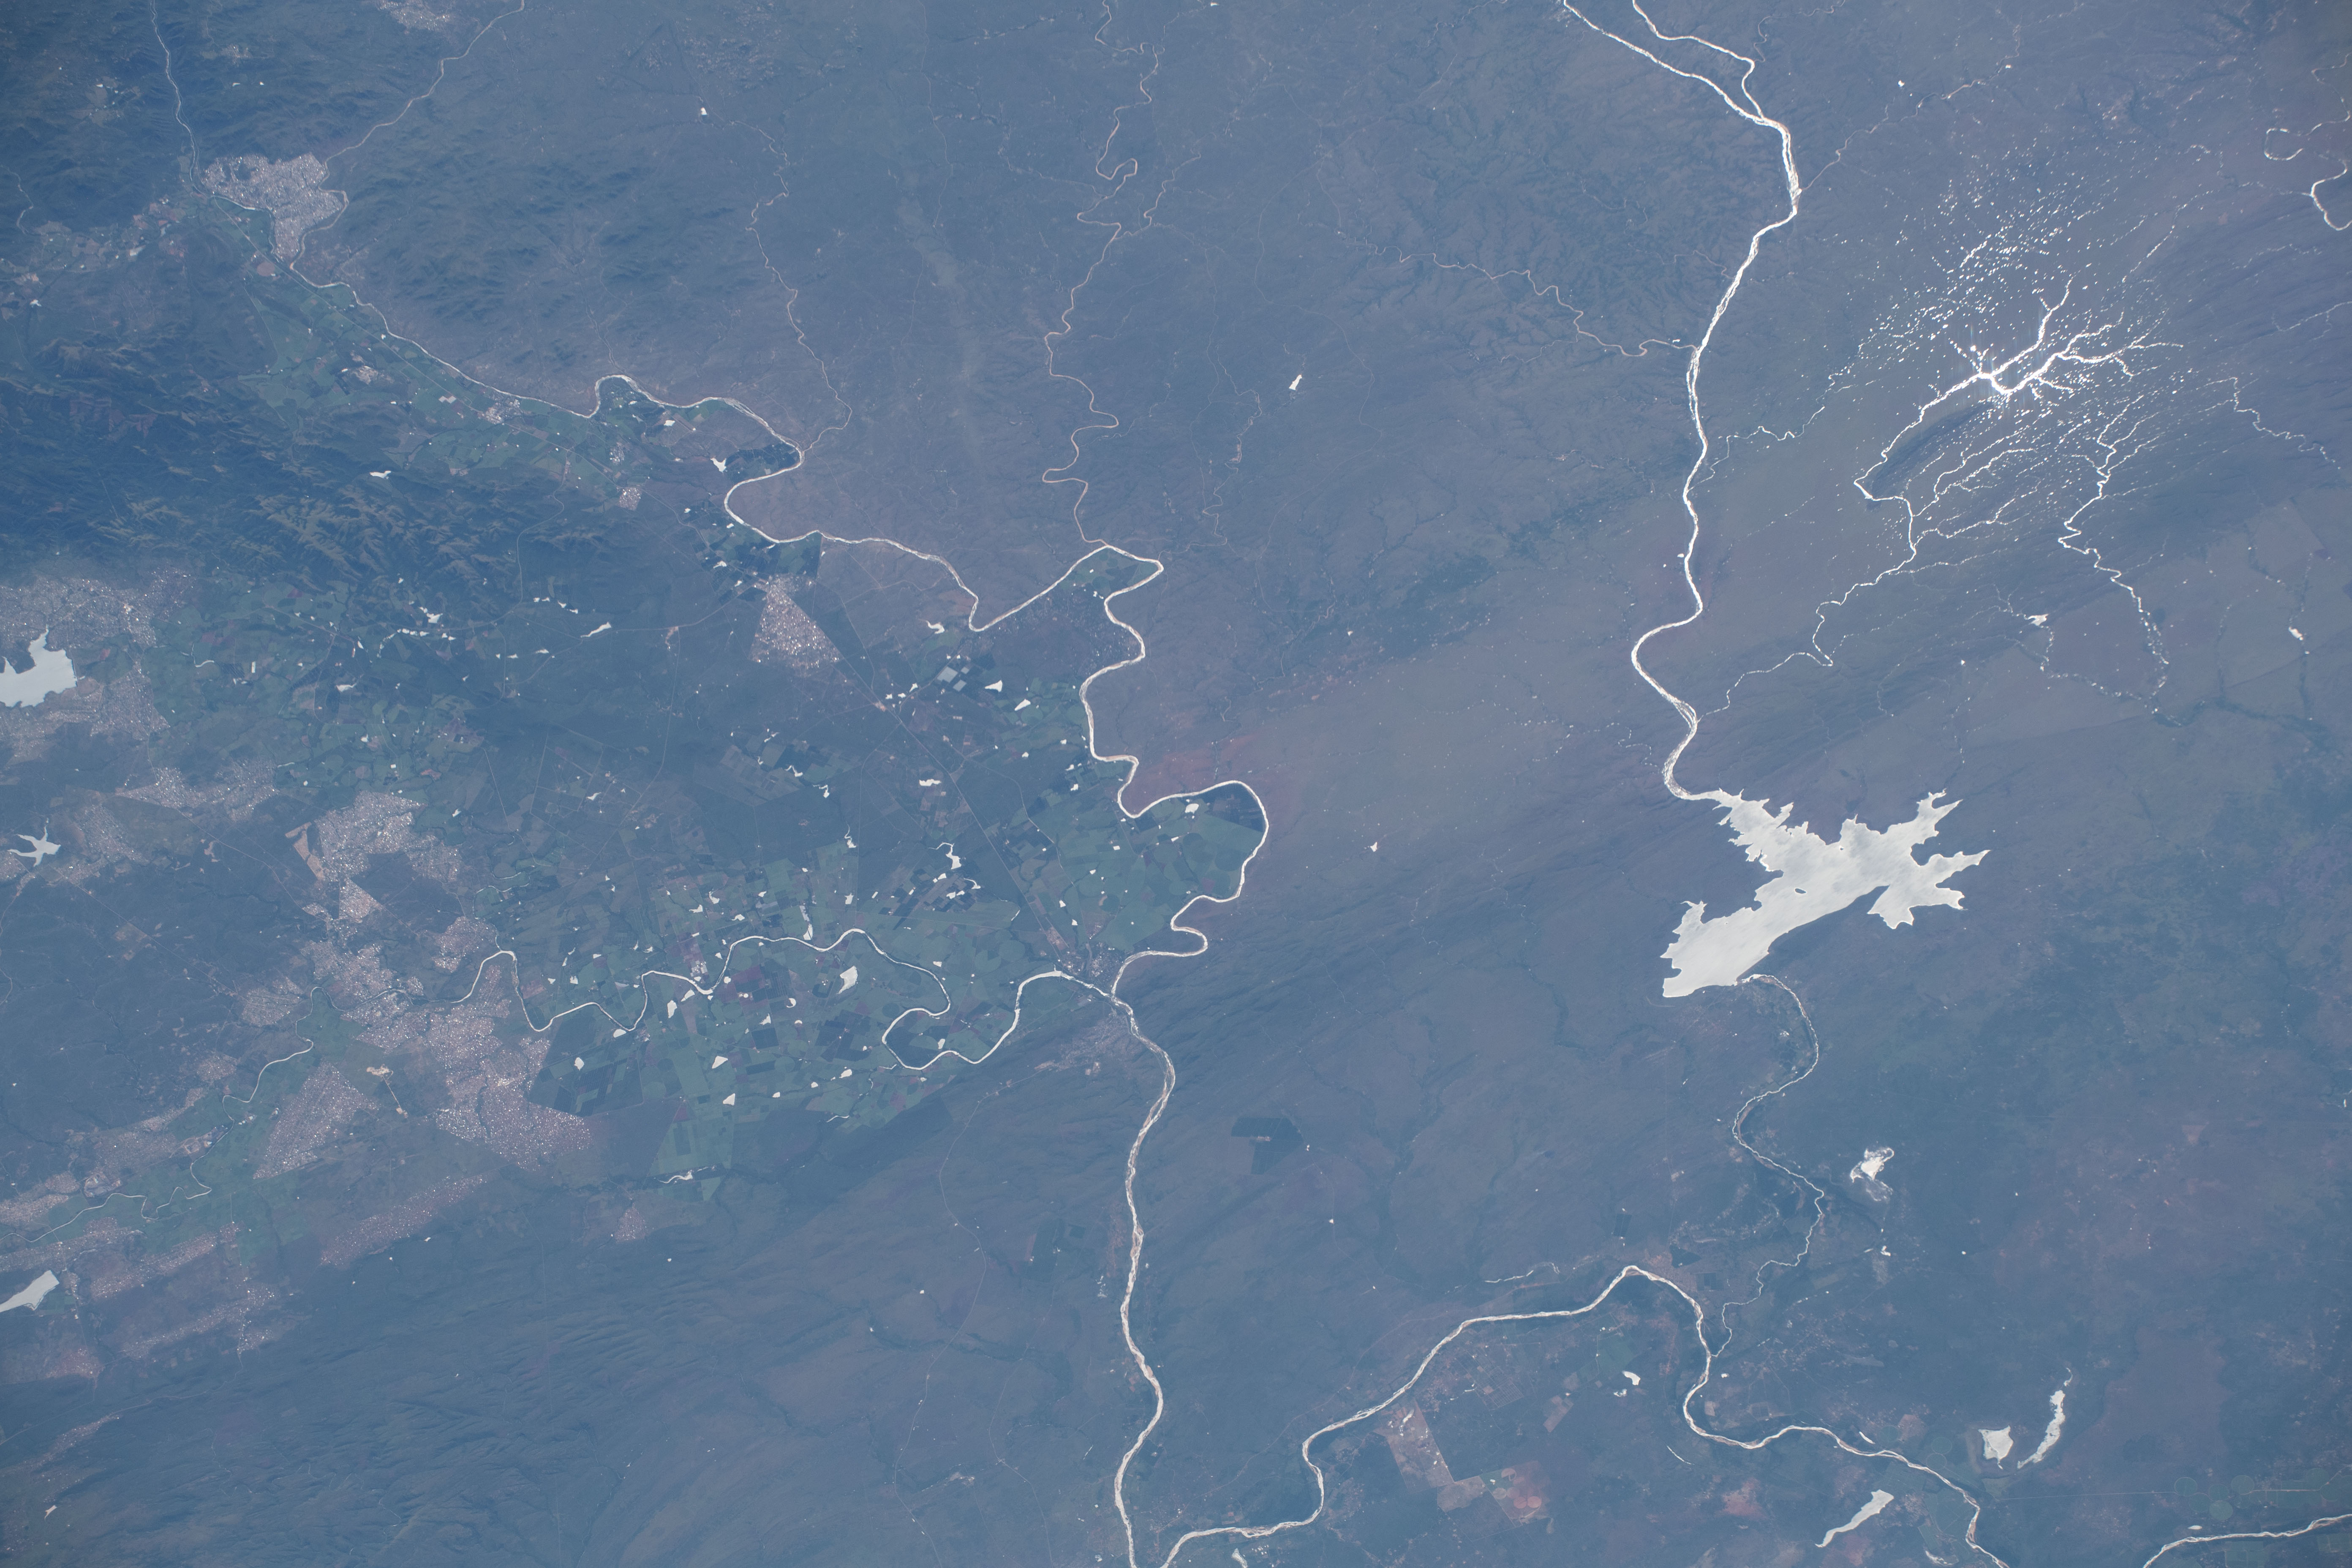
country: REPUBLIC SOUTH AFRICA
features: SABIE LAKE, INCOMATI RIVER, KOMATI RIVER
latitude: -25.4
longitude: 31.9
